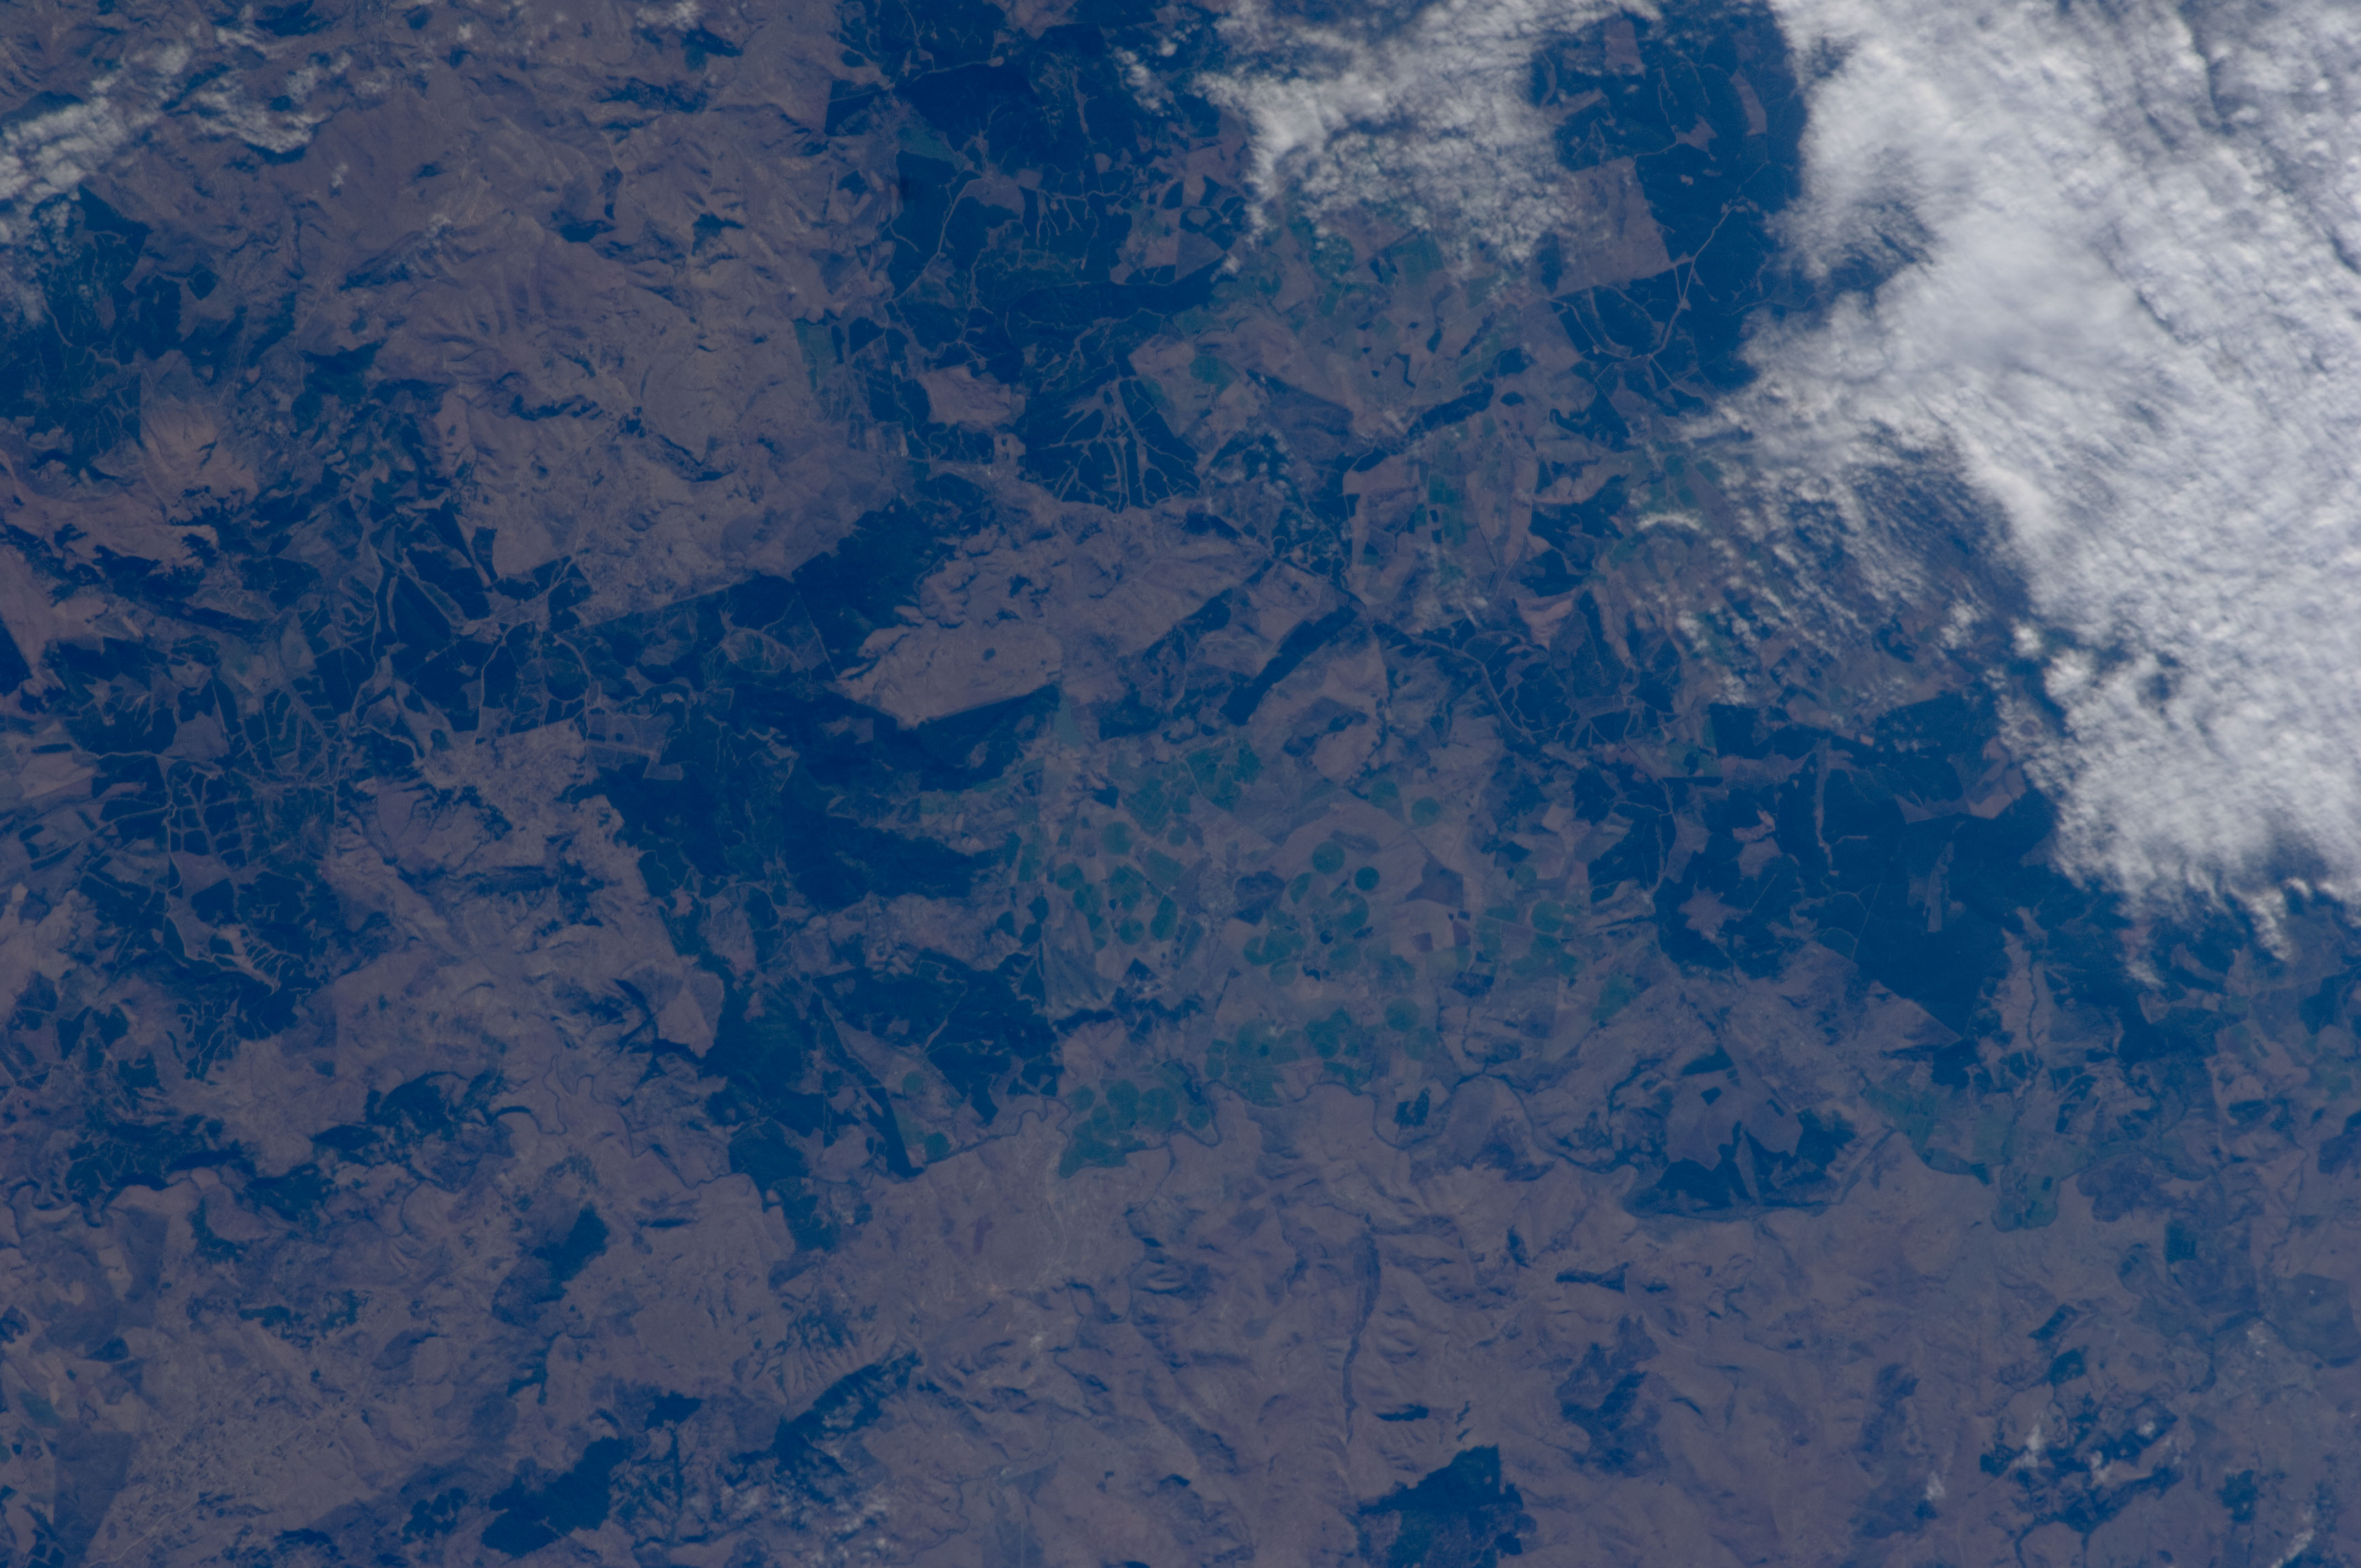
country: REPUBLIC SOUTH AFRICA
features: MZIMKULU R. VALLEY, AGR., TIMBER
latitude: -30.0
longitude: 29.9
